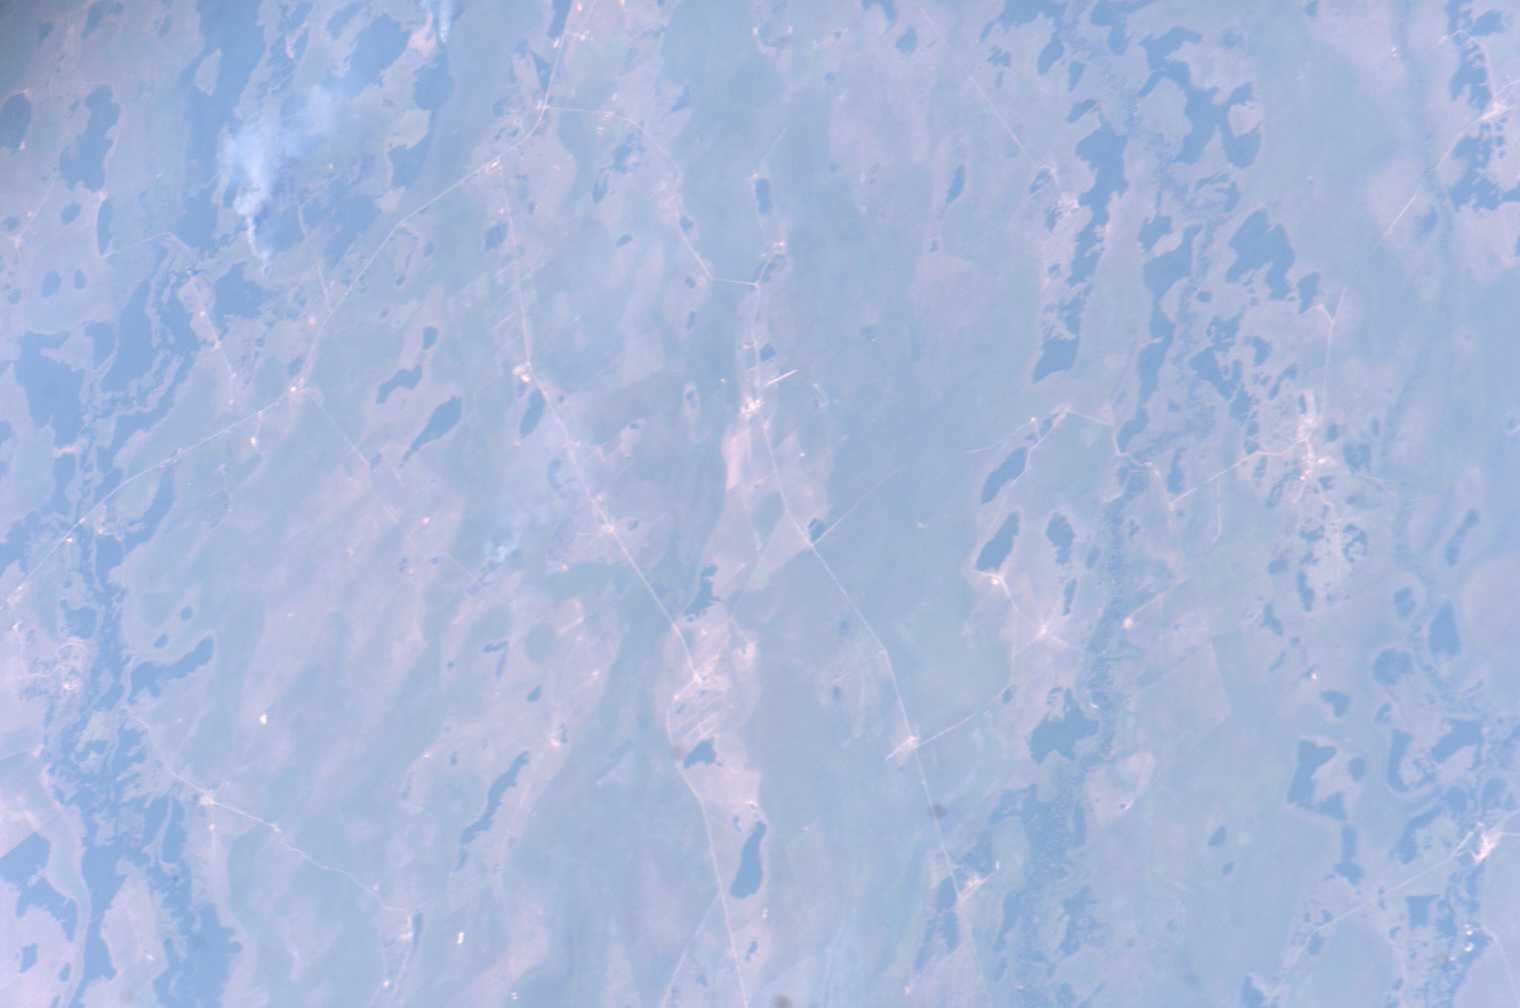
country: PARAGUAY
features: SMOKE PLUMES, WETLANDS
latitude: -24.3
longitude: -57.9
